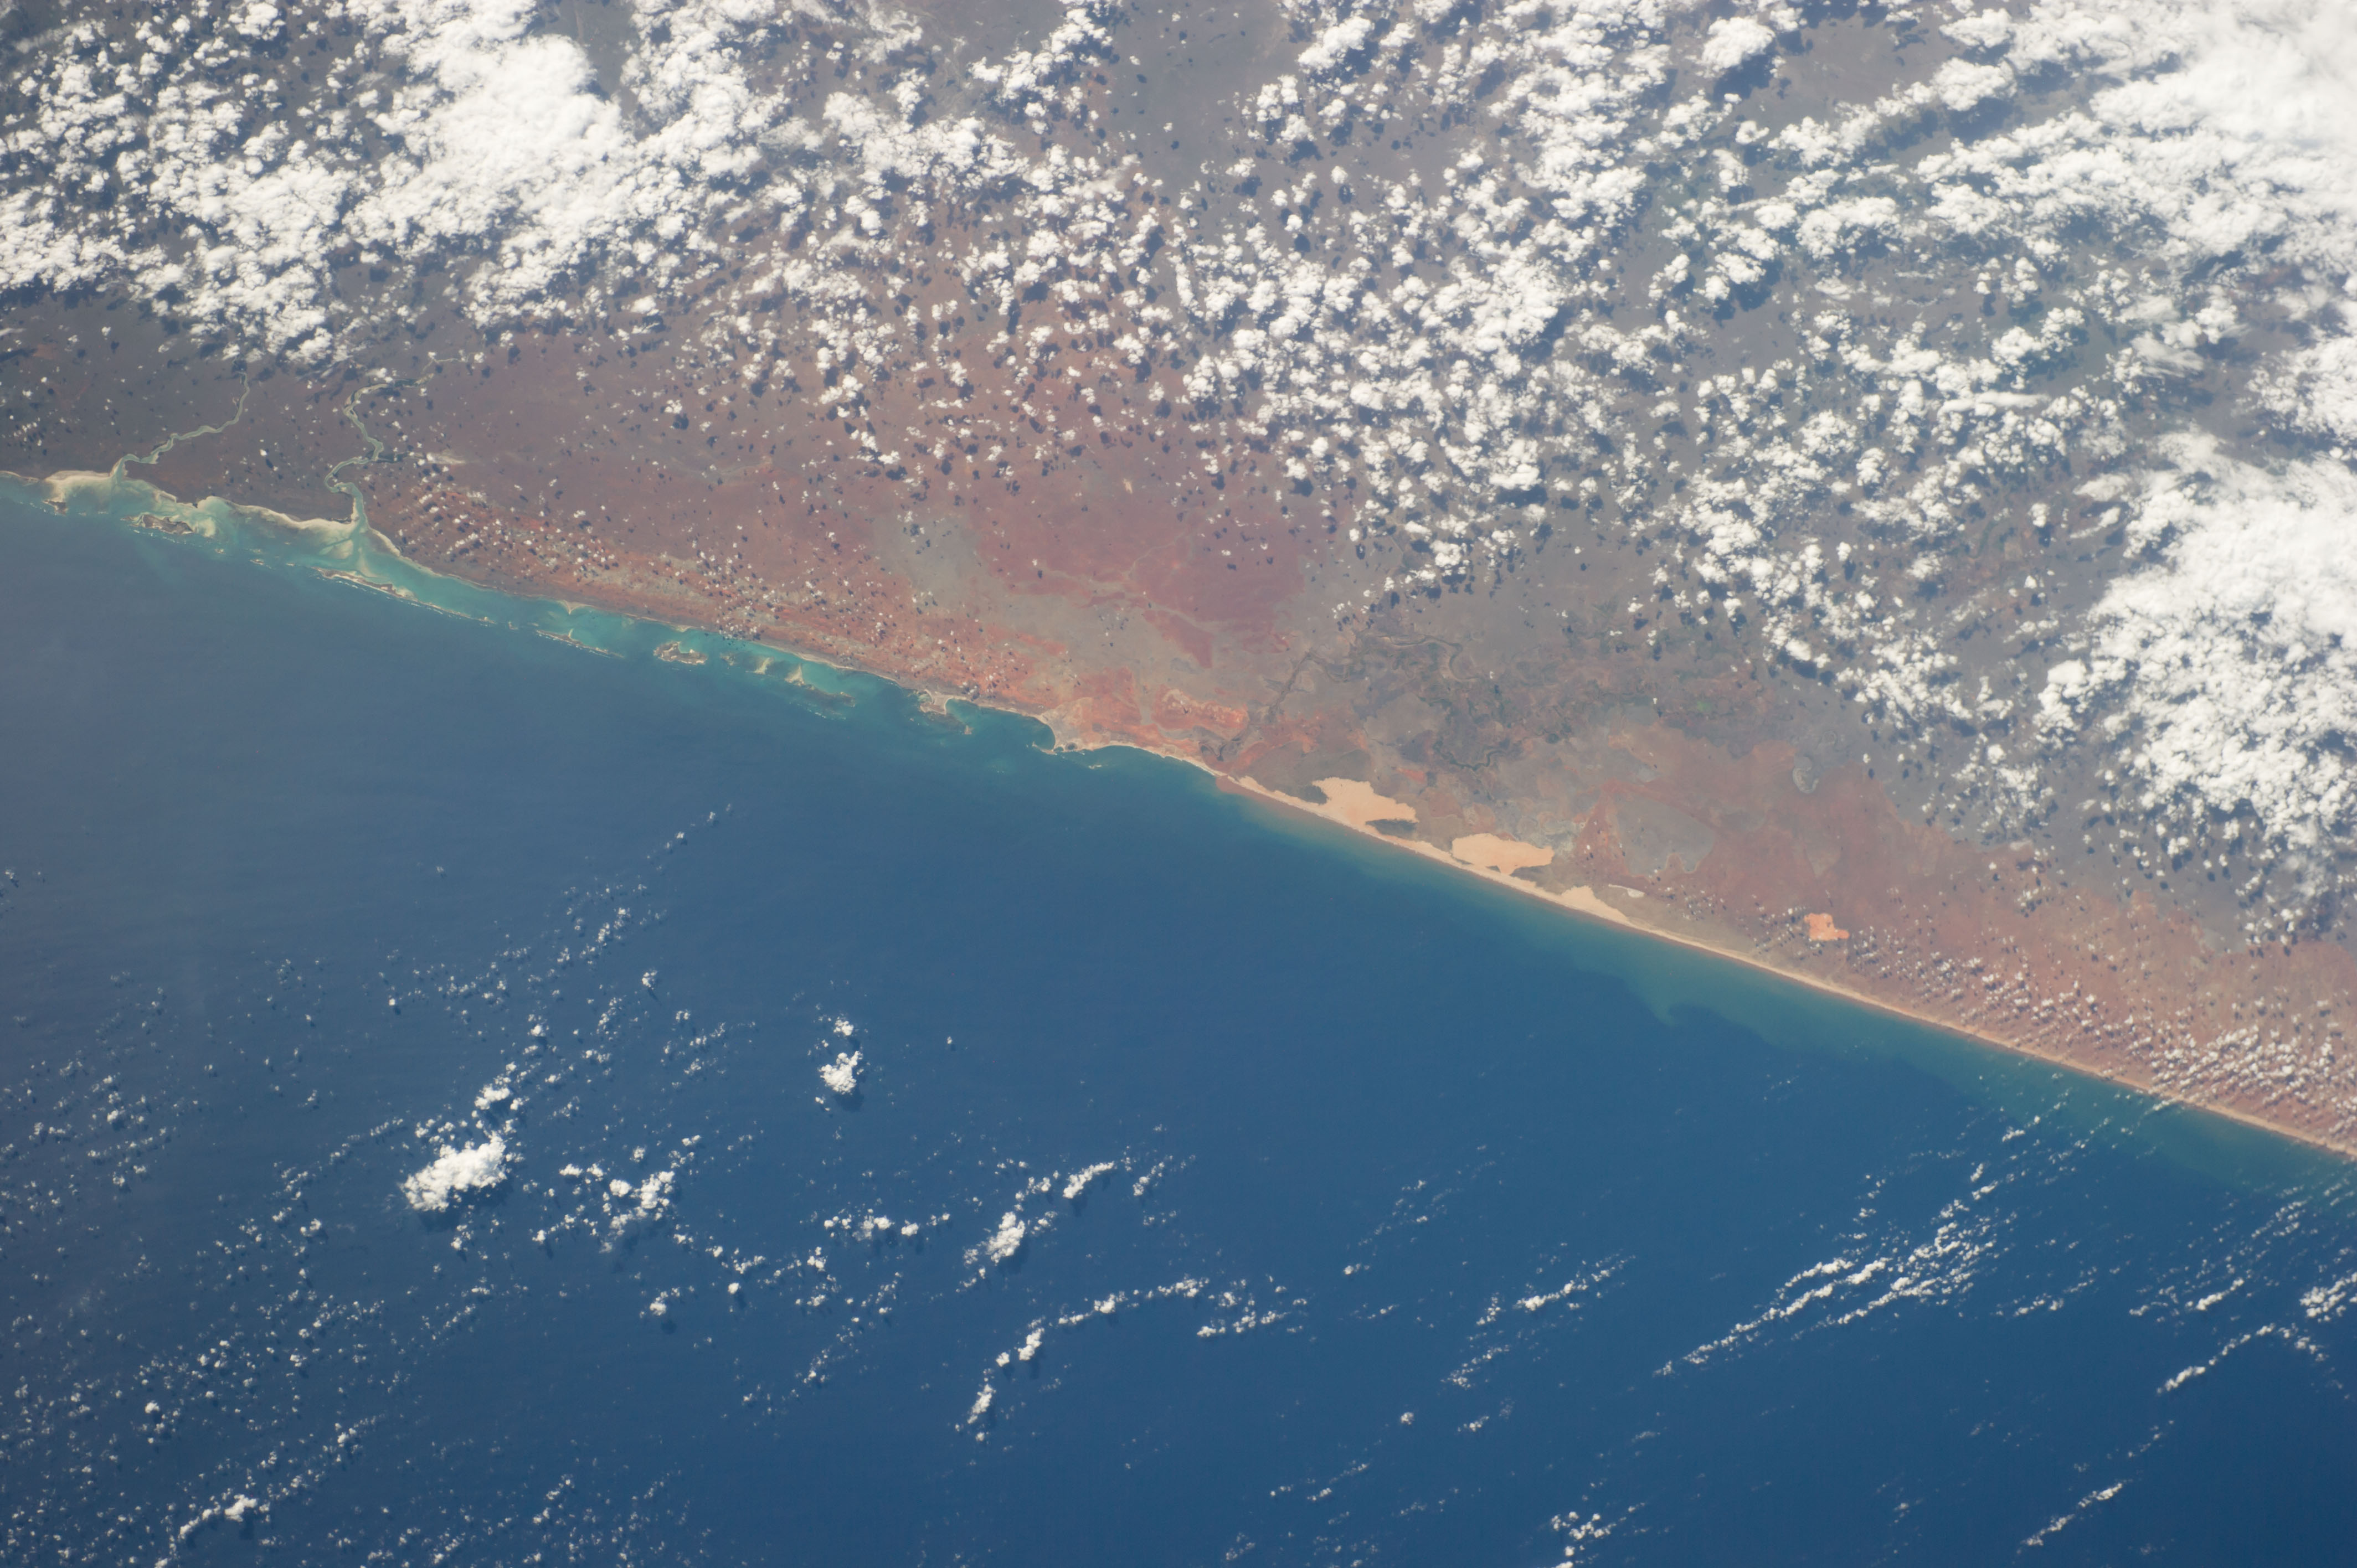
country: SOMALIA
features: WEBI JUBBA R., INDIAN O., KISMAYO
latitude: -0.5
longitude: 42.5
